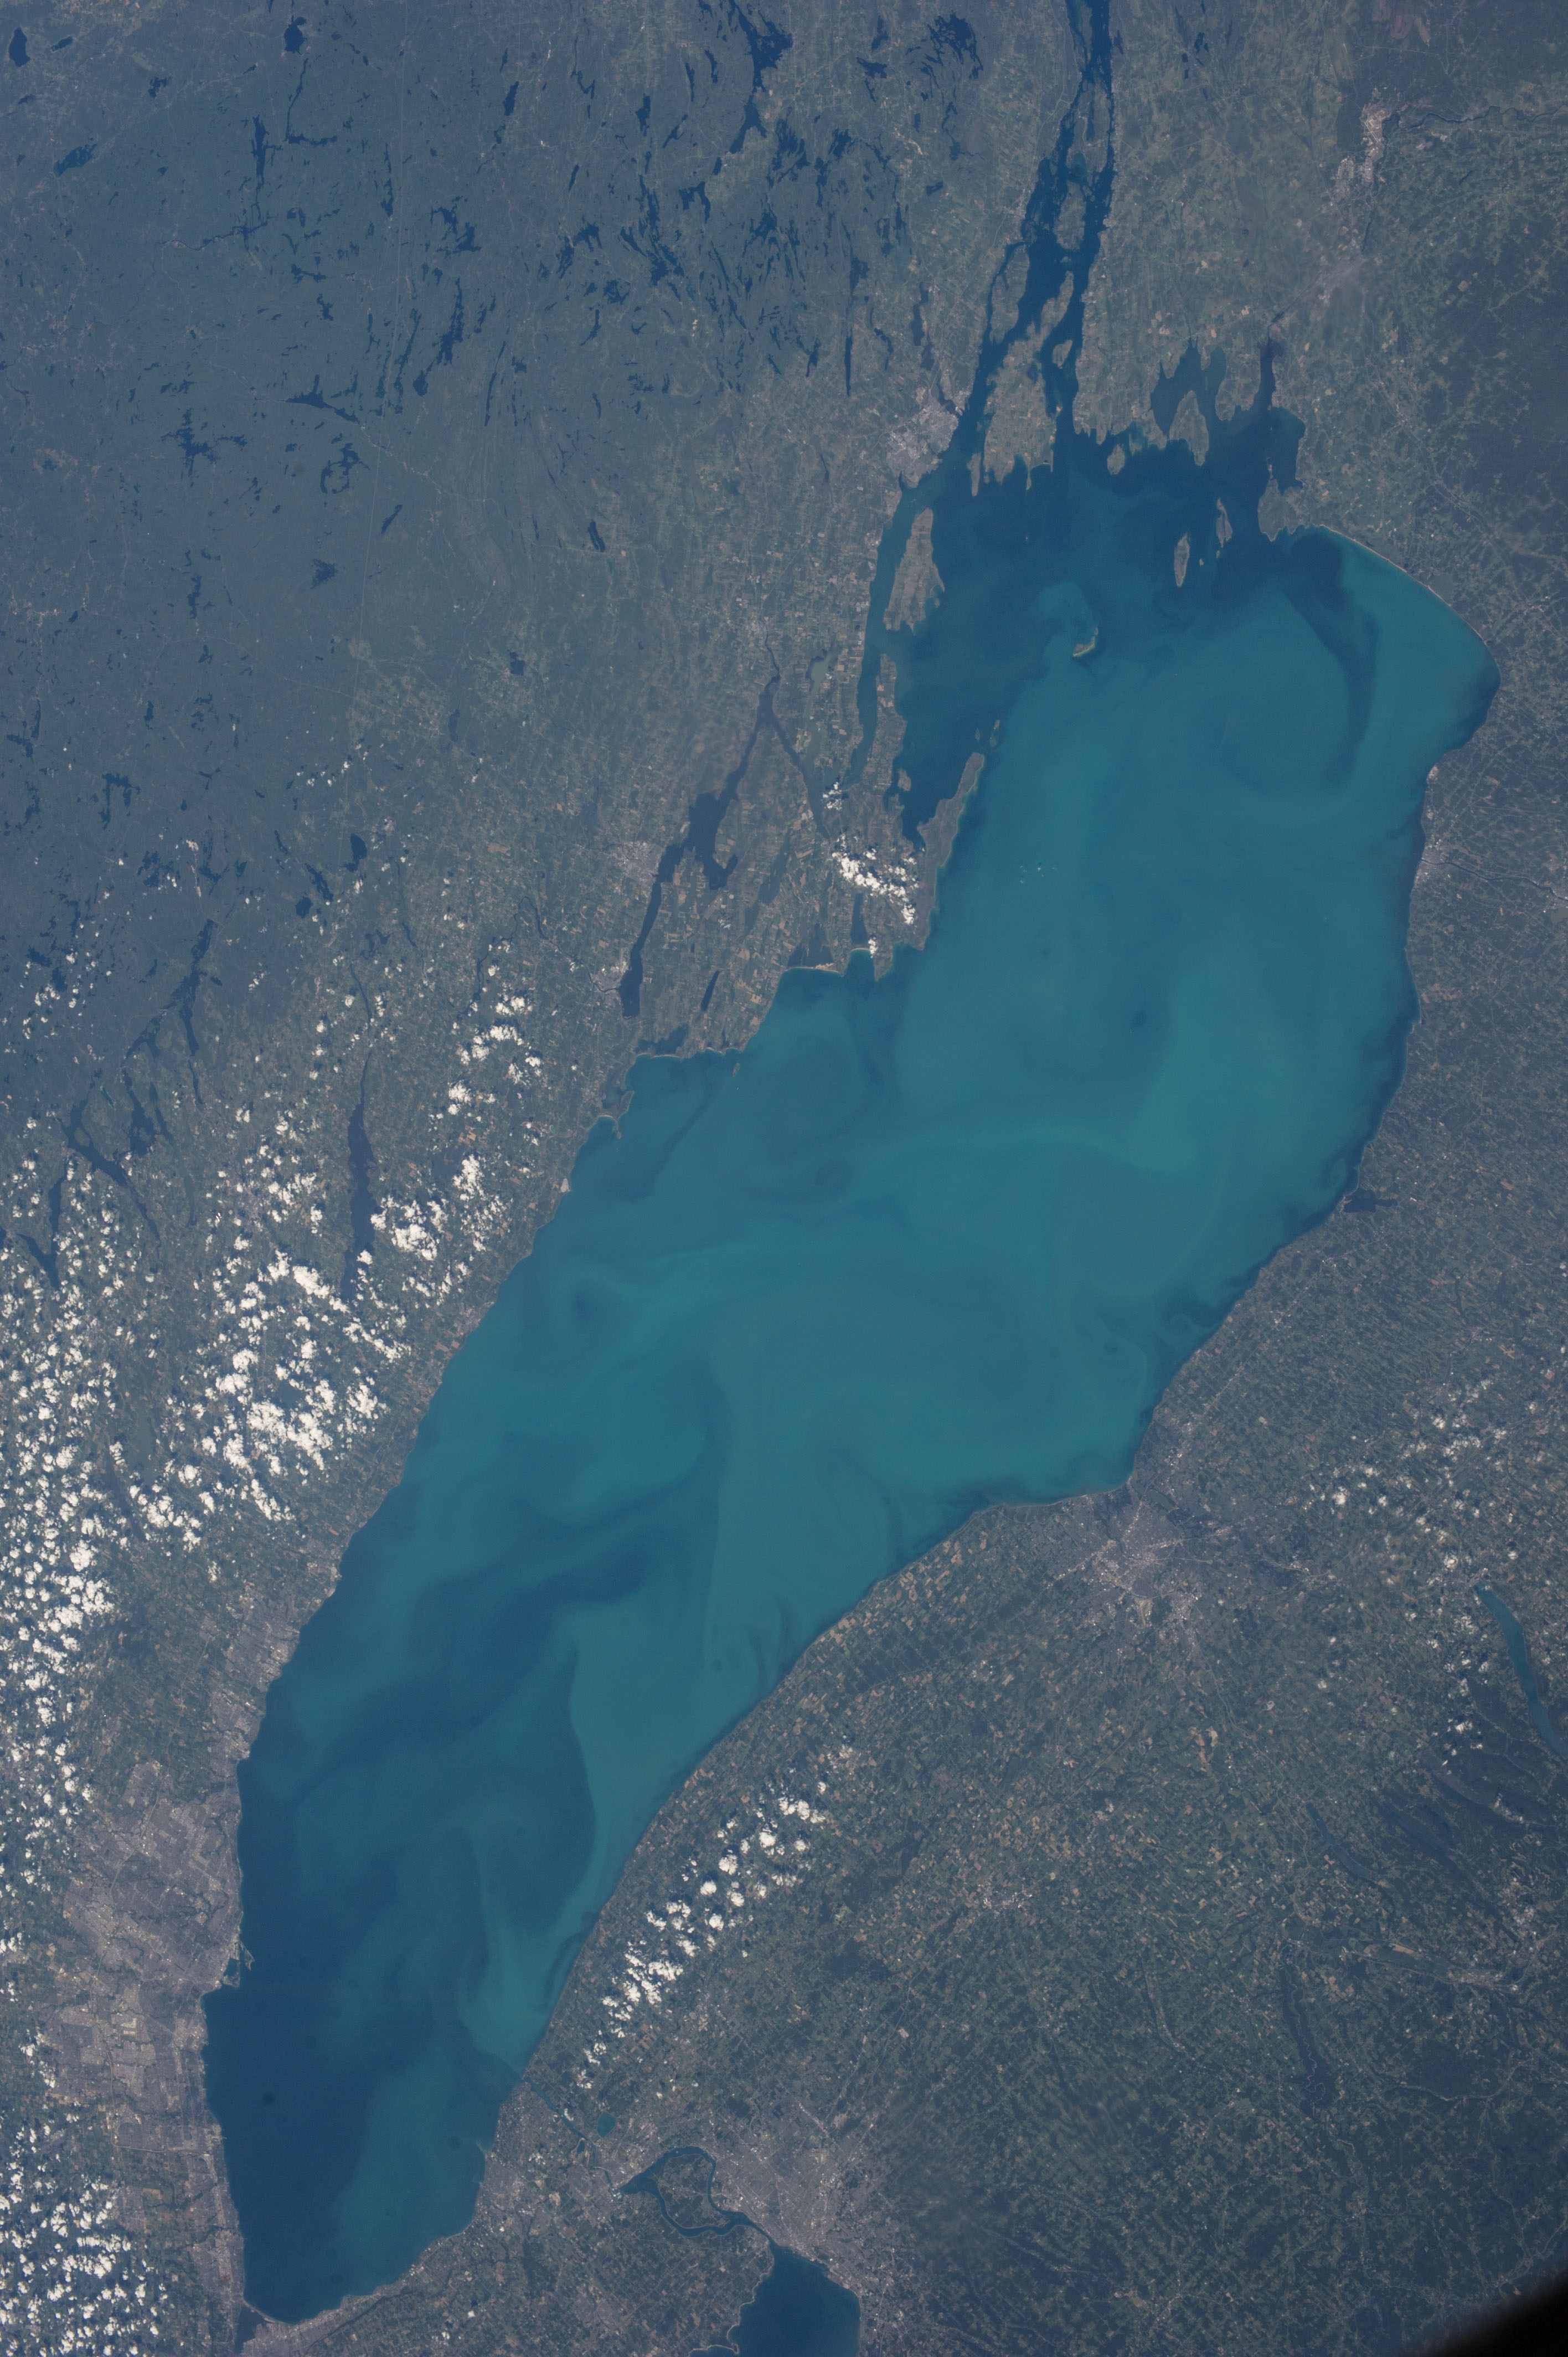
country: CANADA-O
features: L. ONTARIO, KINGSTON, ROCHESTER, BUFFALO, TORONTO
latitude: 43.5
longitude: -77.5
